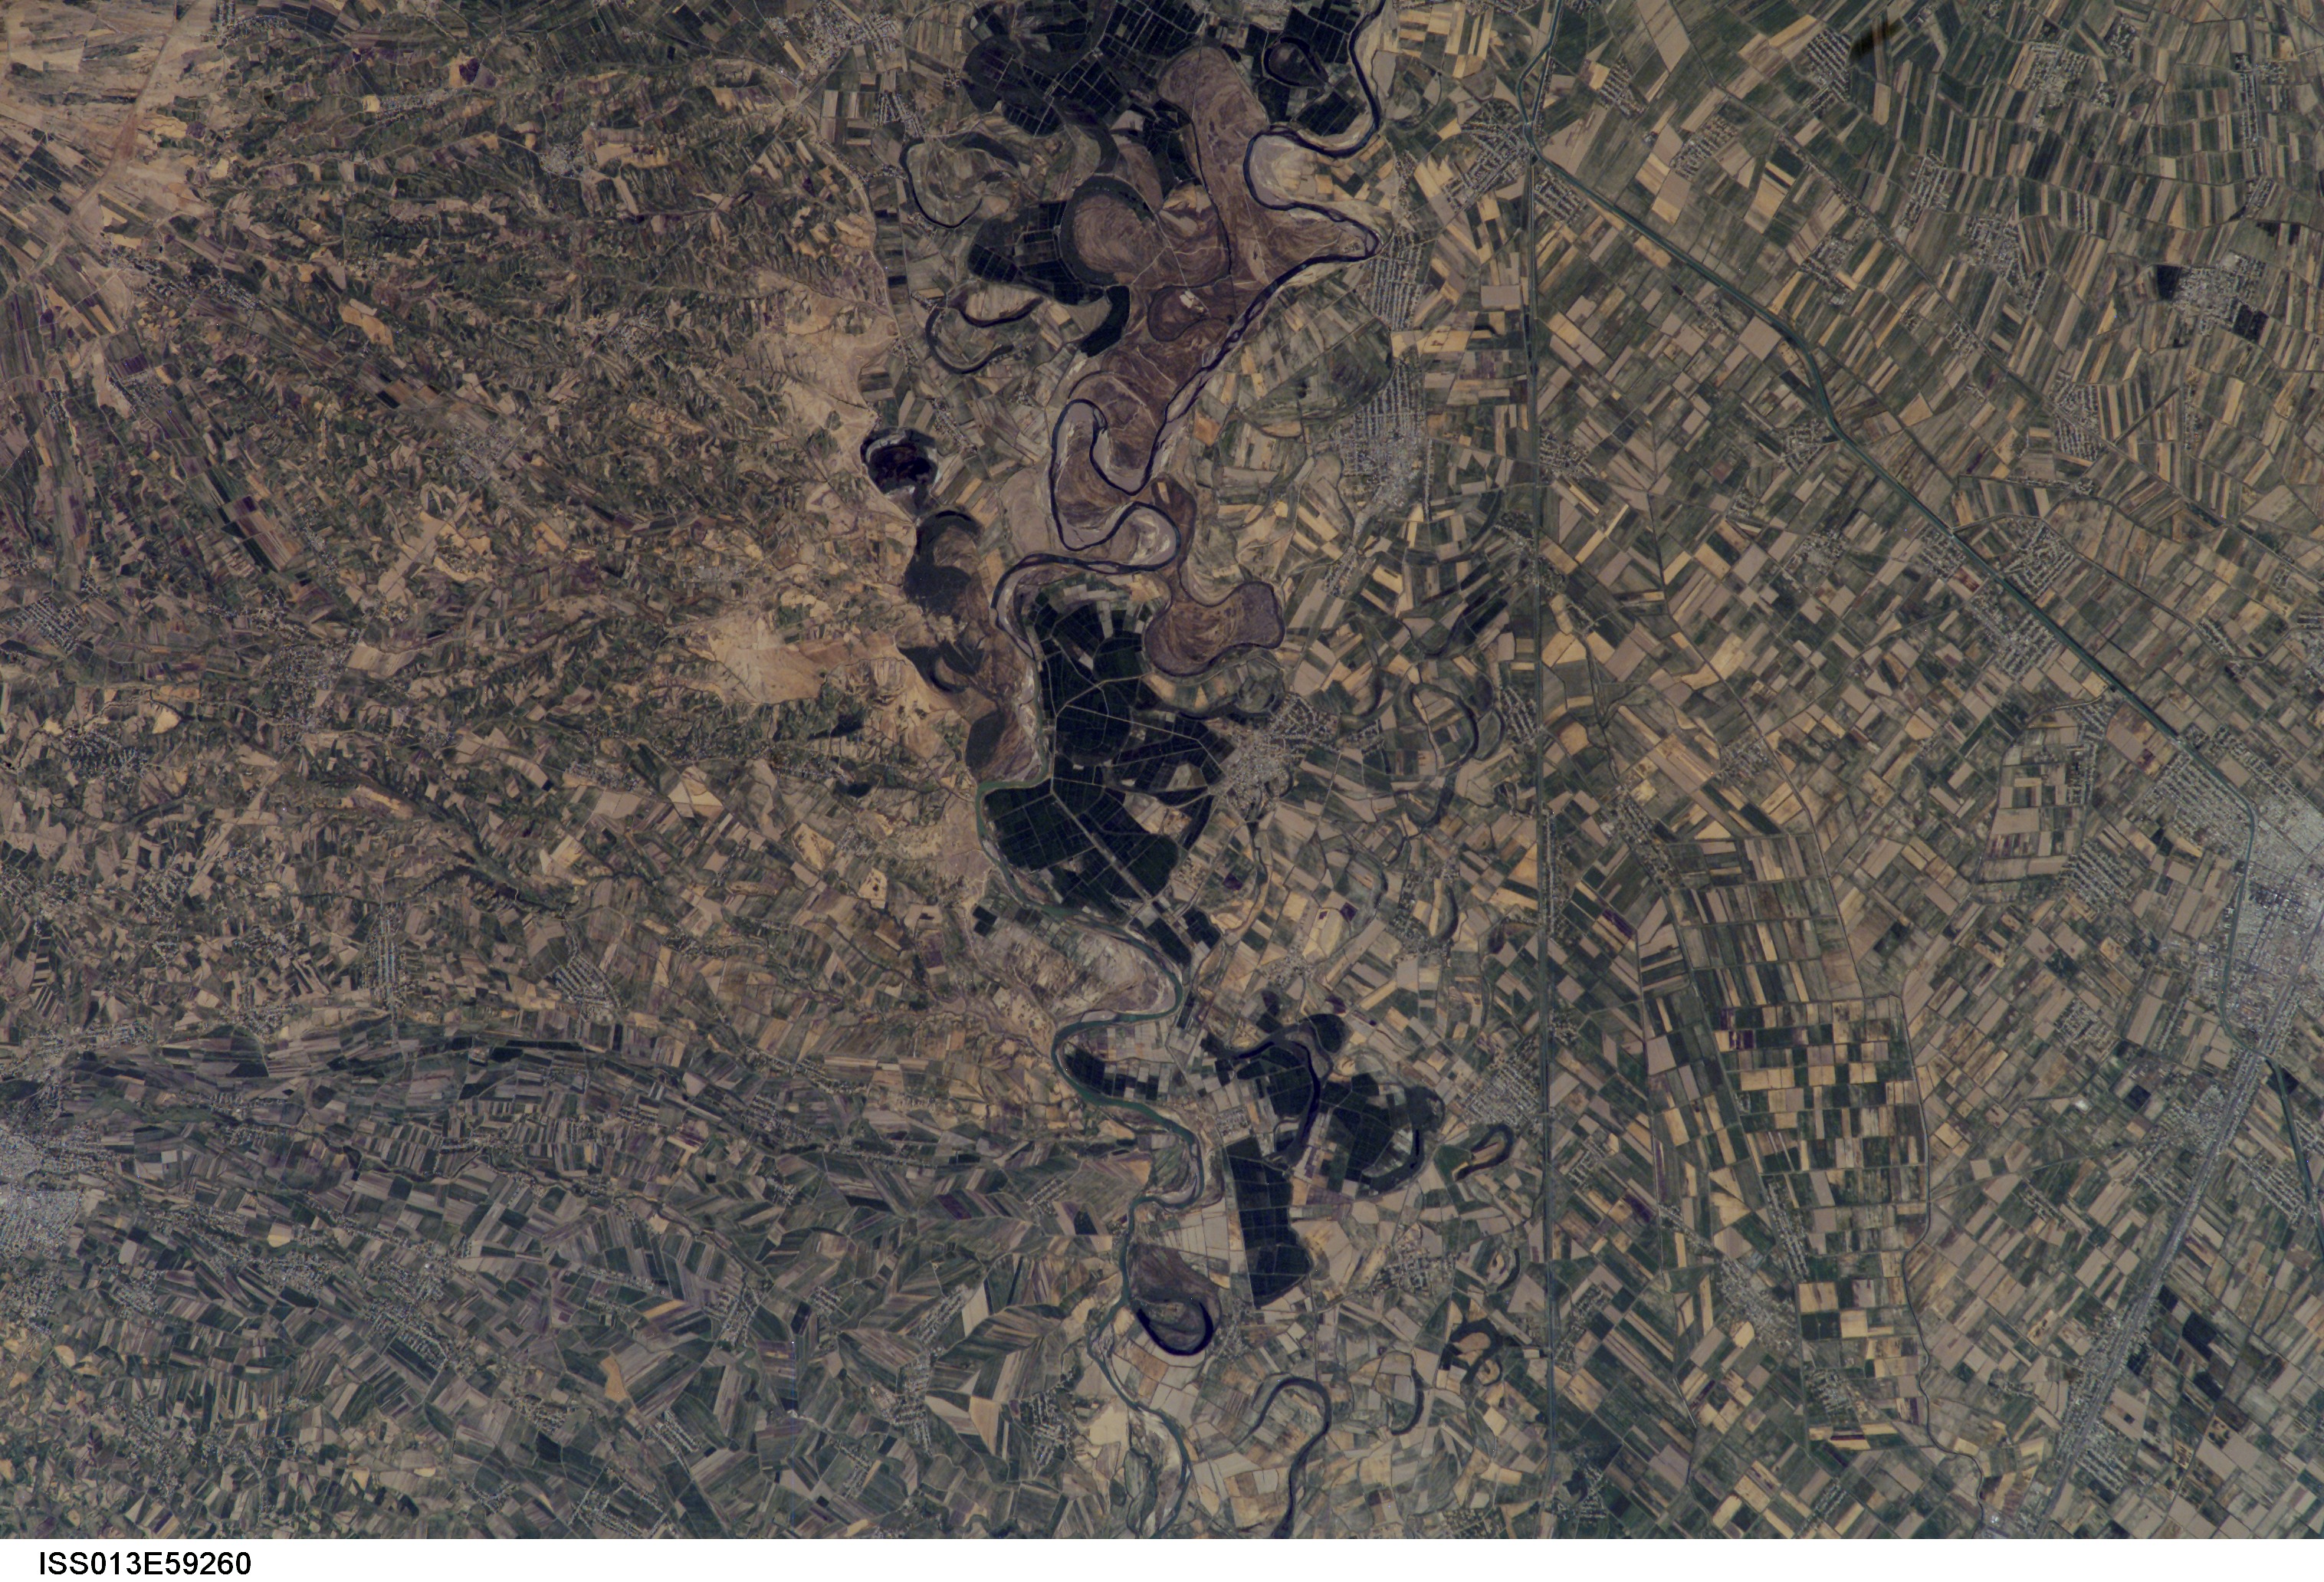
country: UZBEKISTAN
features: SYRDAR'YA R. V., AGR., TOWNS
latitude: 40.5
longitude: 69.0
